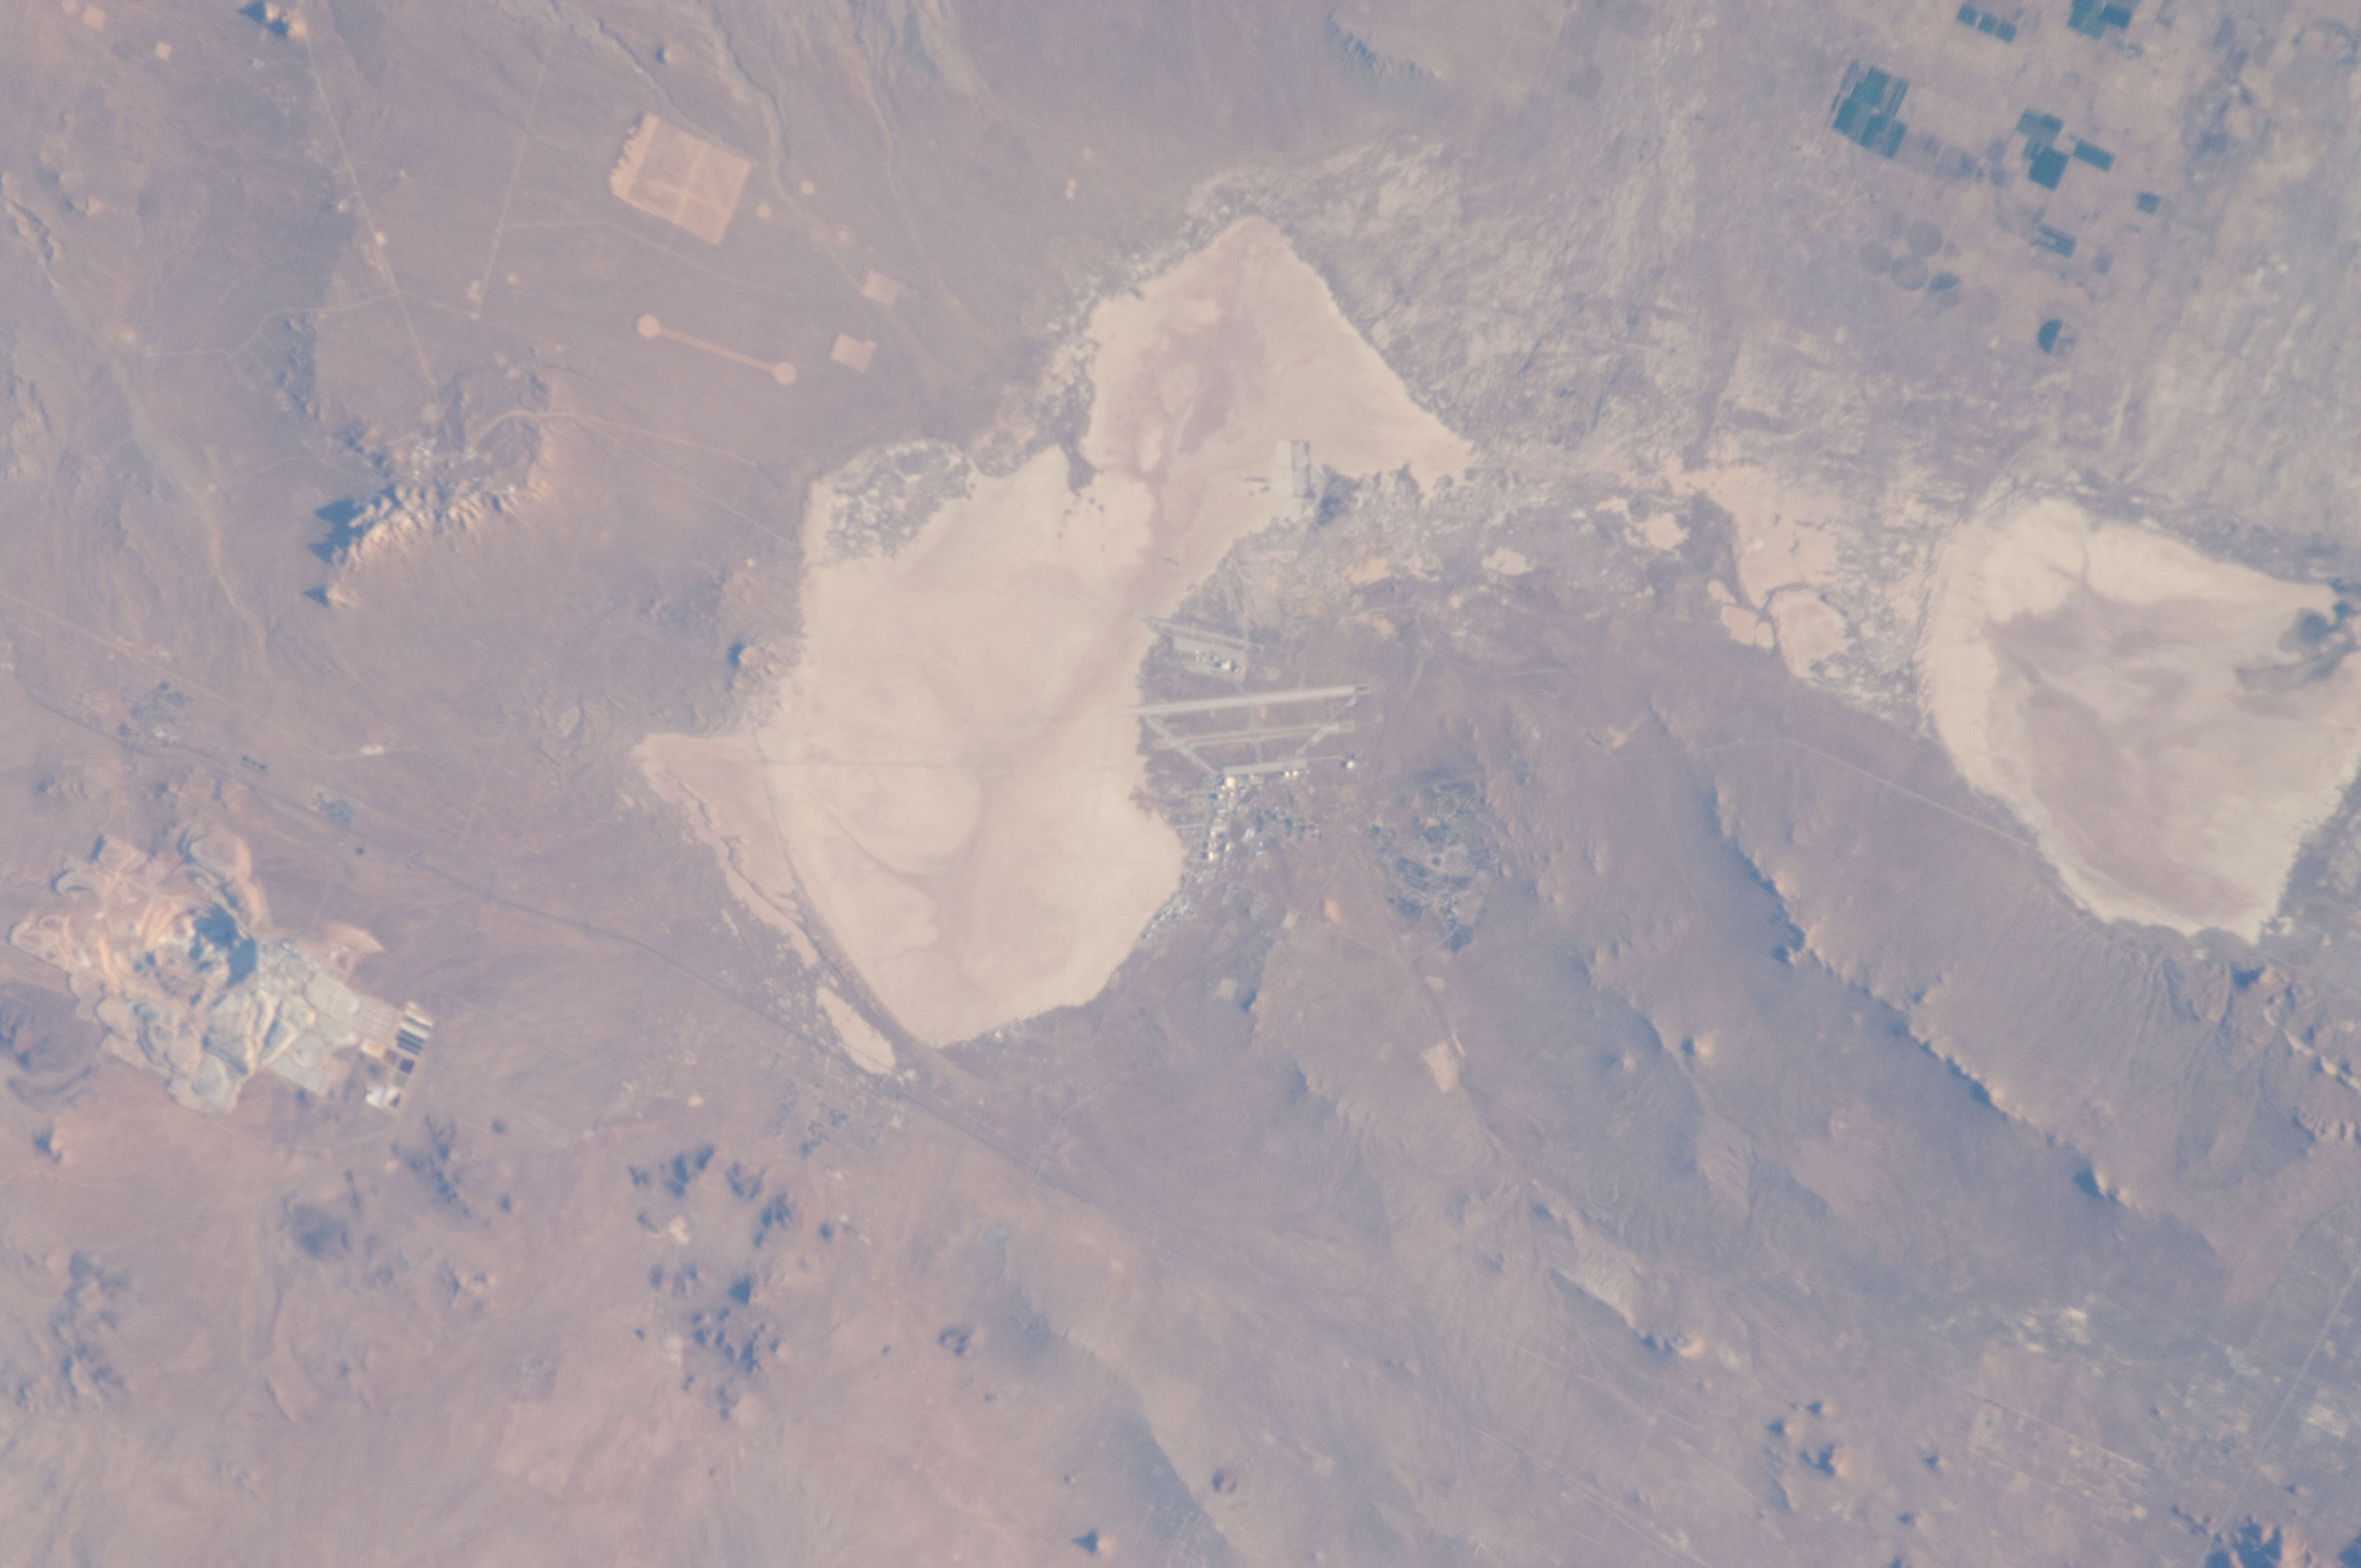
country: USA-CALIFORNIA
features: DES.
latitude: 34.9
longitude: -117.9
